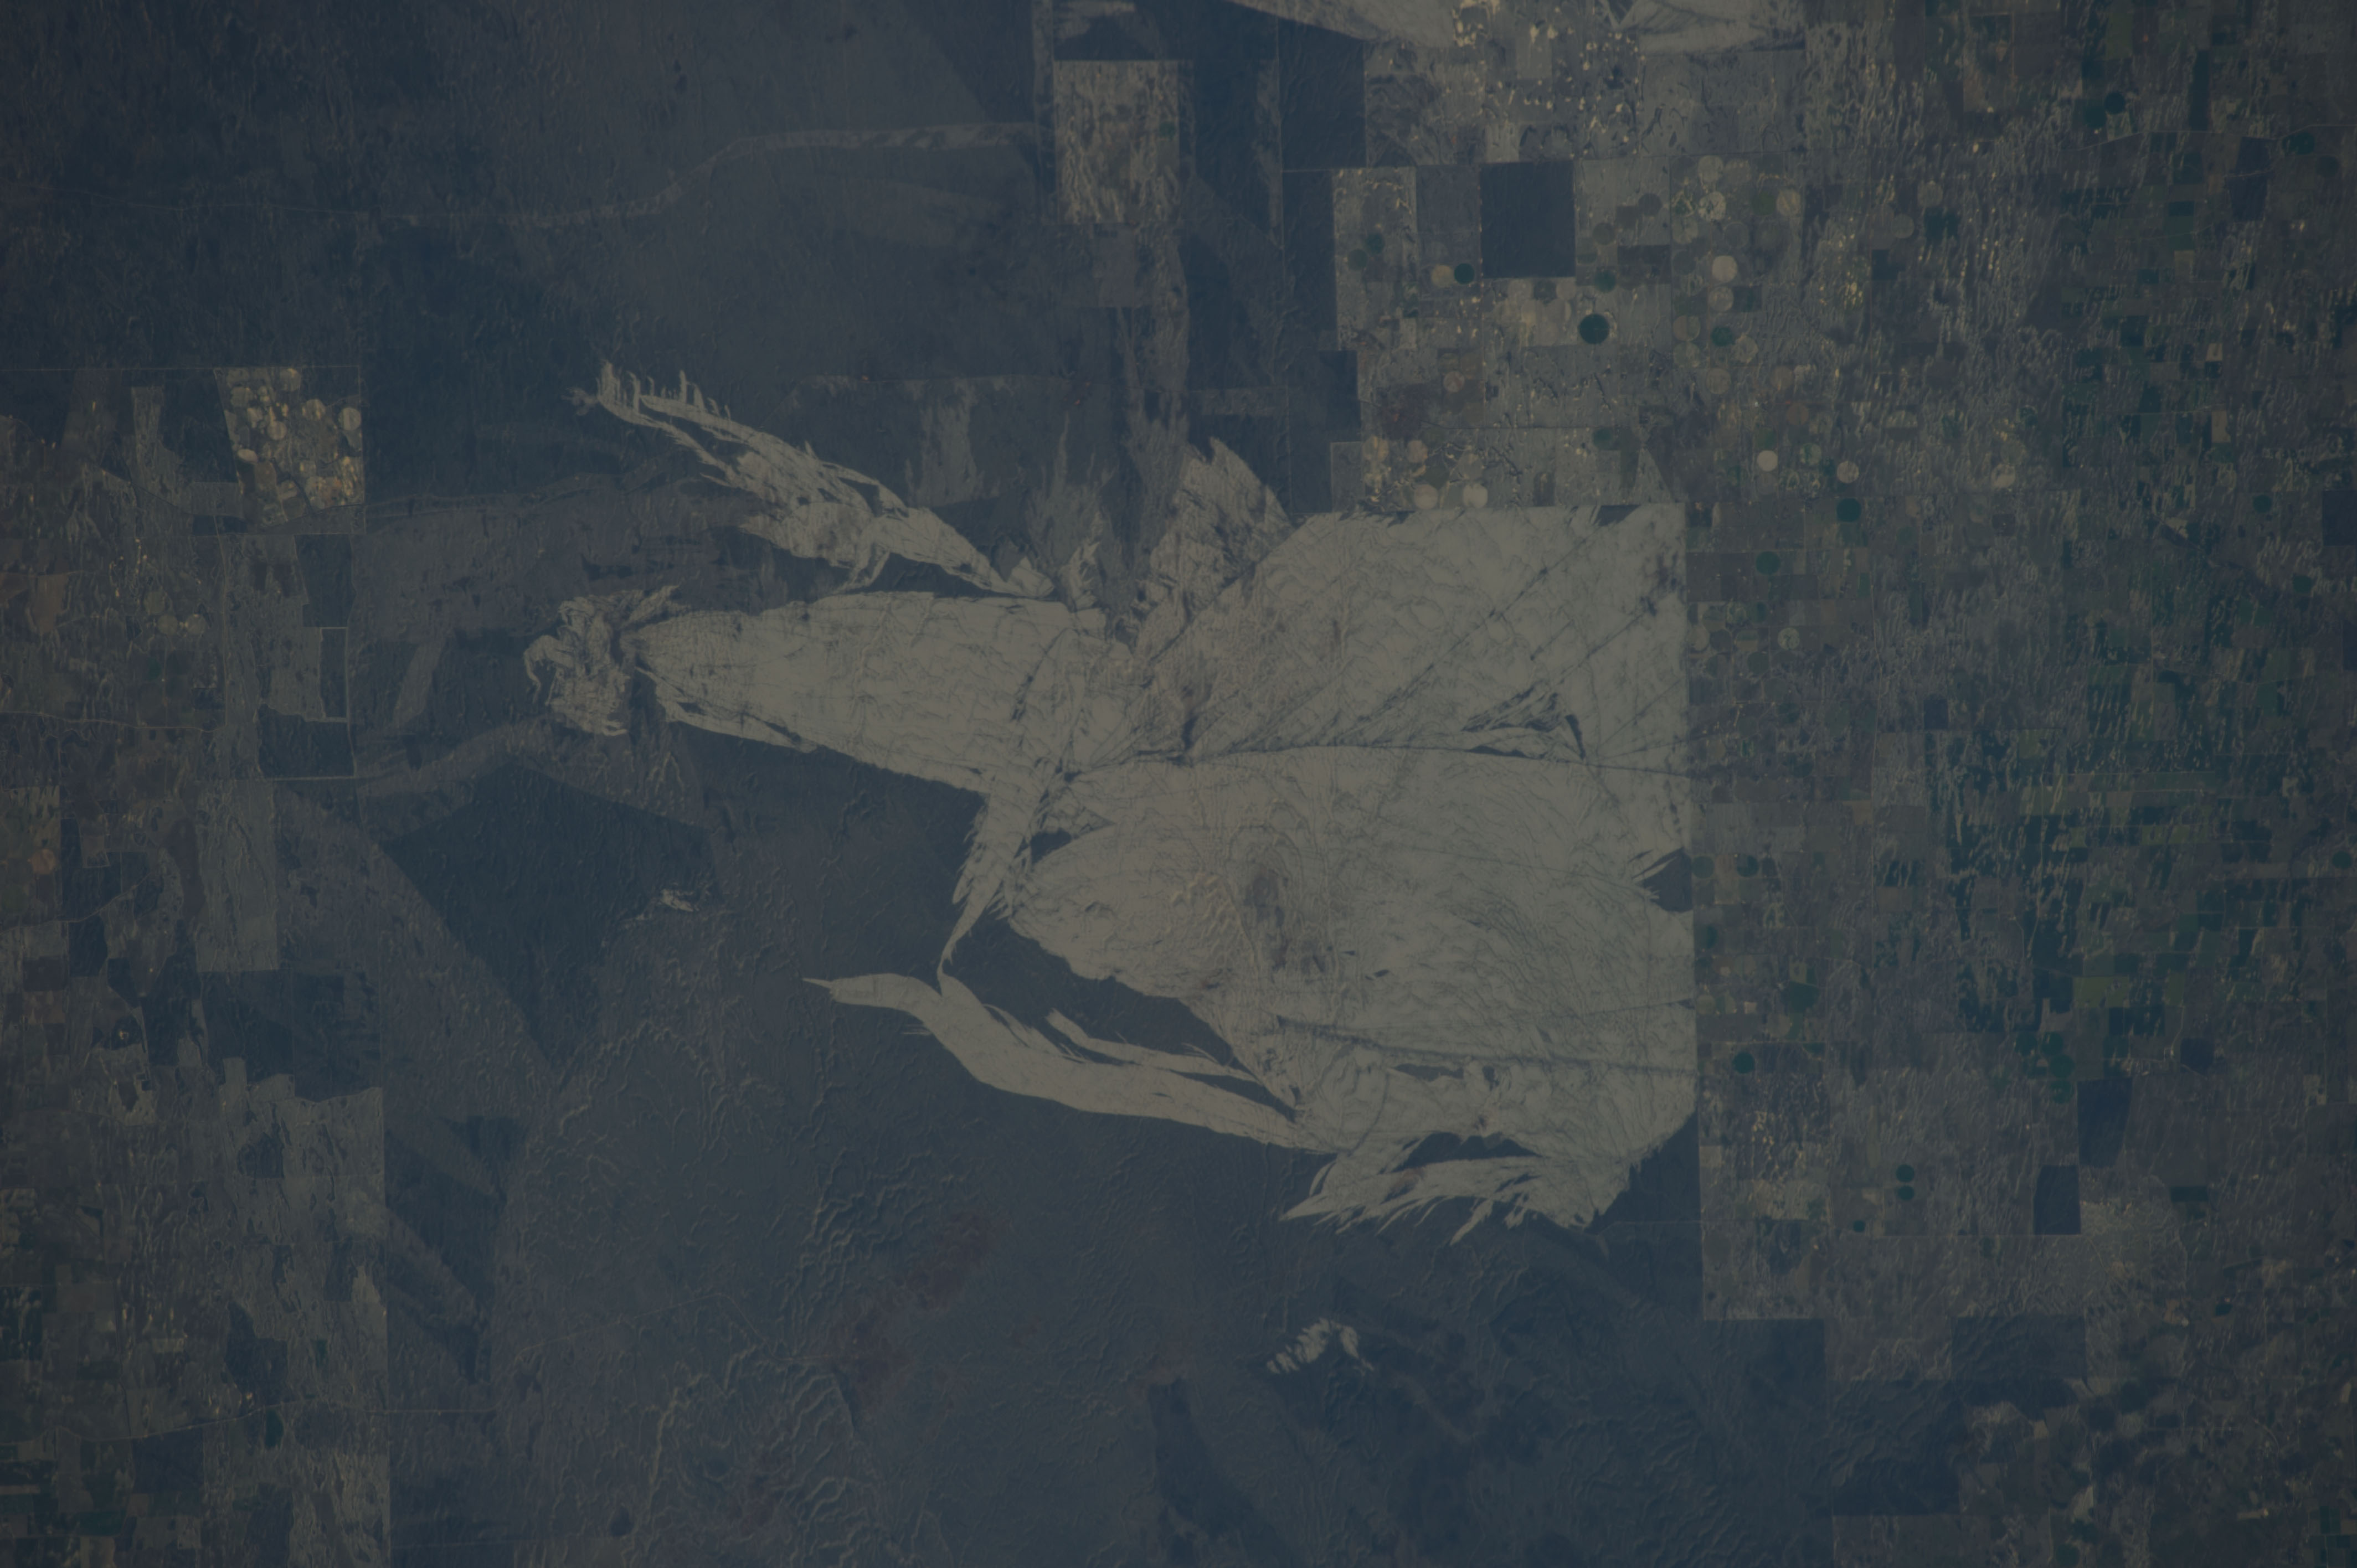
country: AUSTRALIA-SA
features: AGR. CENTER PIVOT IRRIGATION
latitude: -35.7
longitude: 140.7
